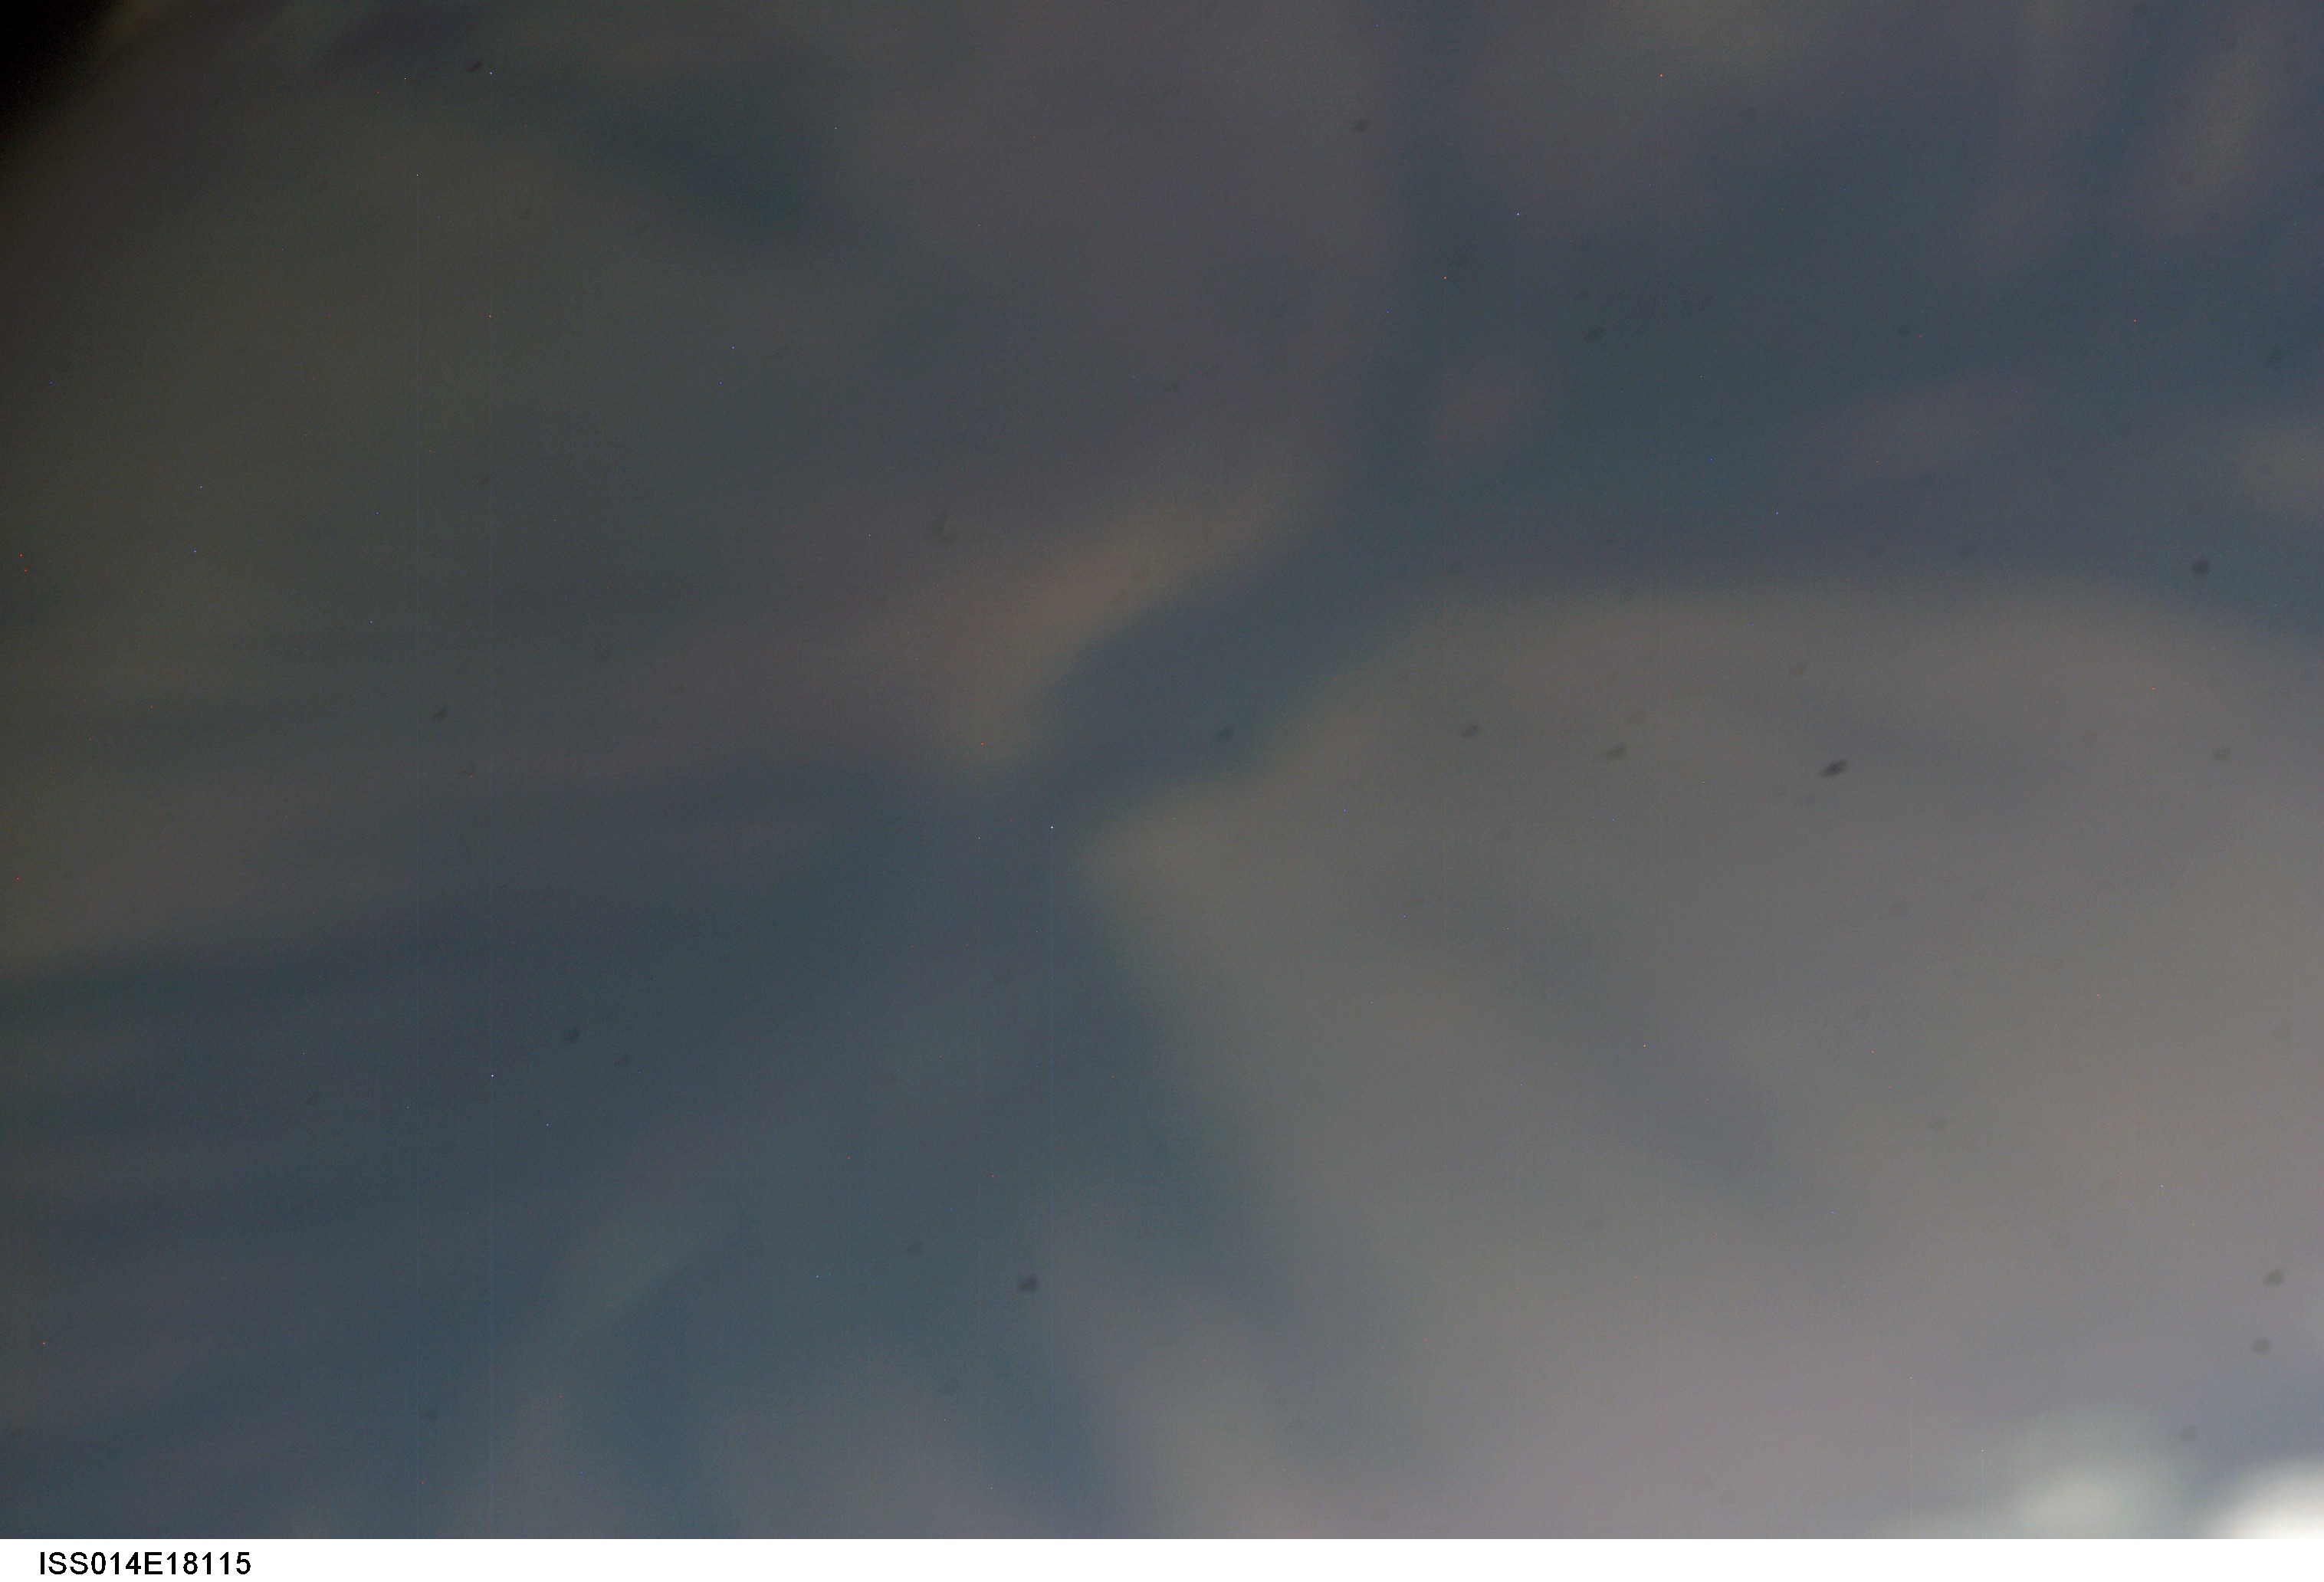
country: USA-HAWAII
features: UNFOCUSED EARTHOBS
